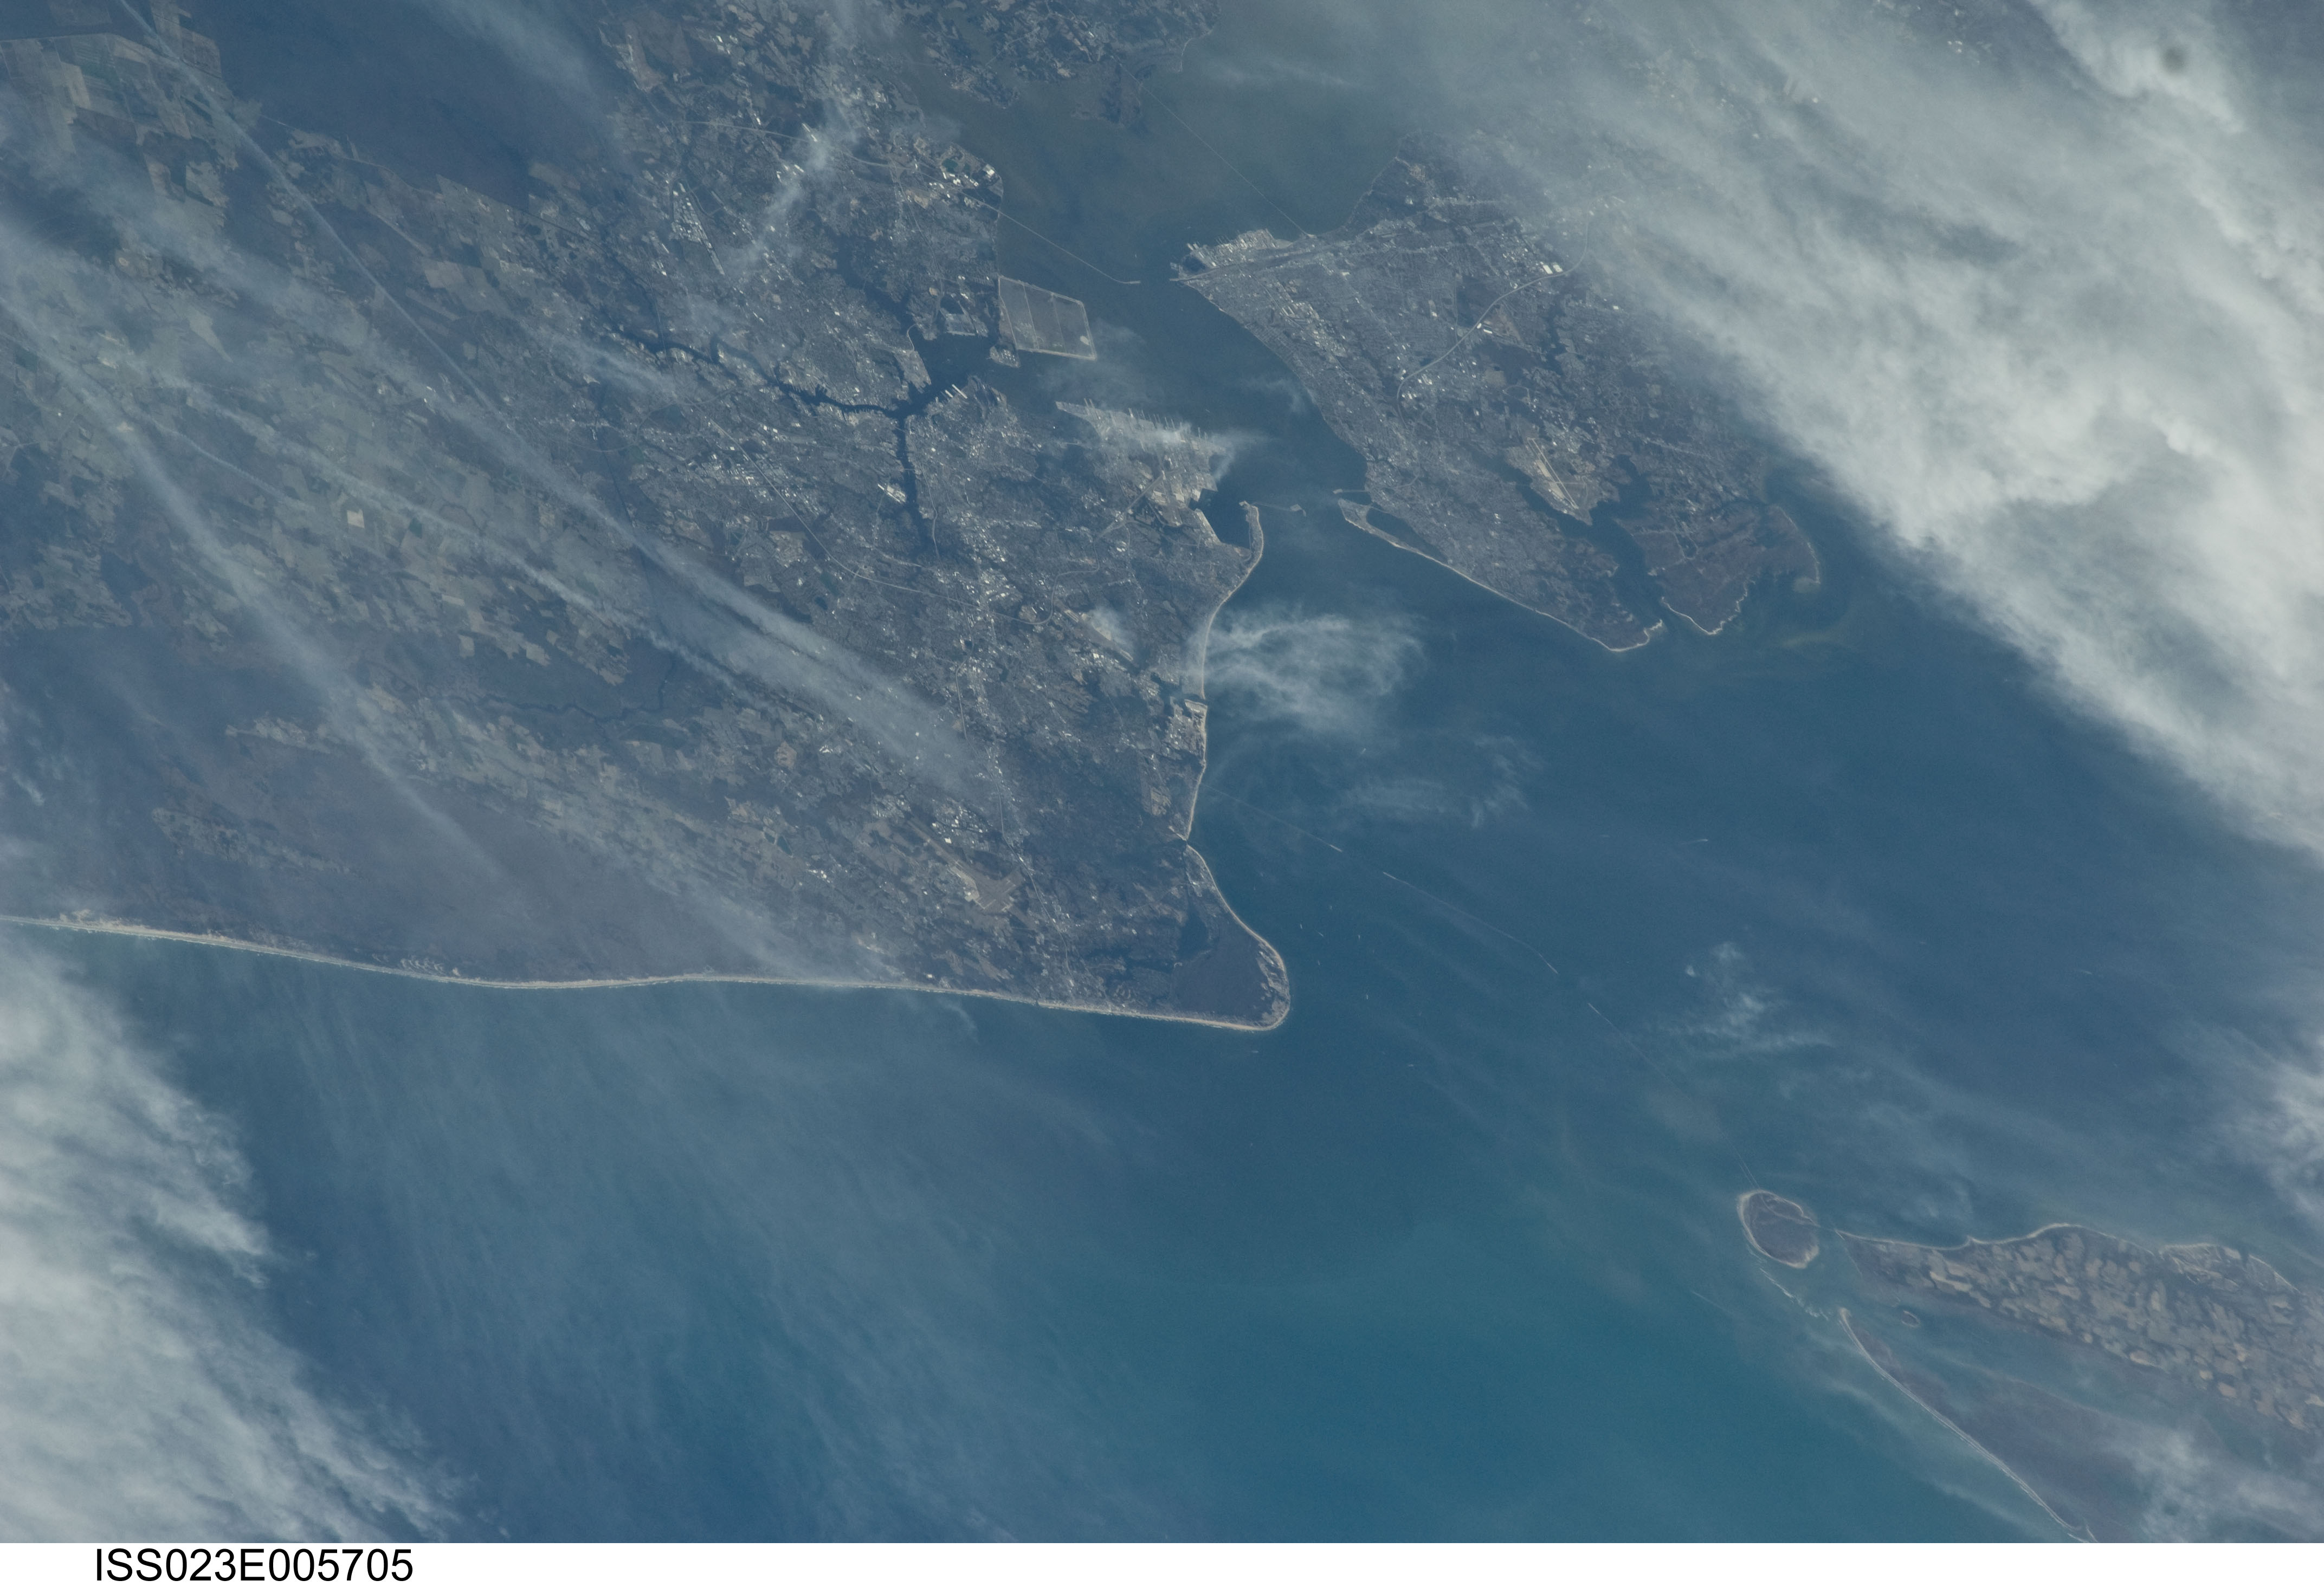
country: USA-VIRGINIA
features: VIRGINIA BEACH, NORFOLK, HAMPTON, CHESAPEAKE B.
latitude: 36.9
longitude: -76.1
